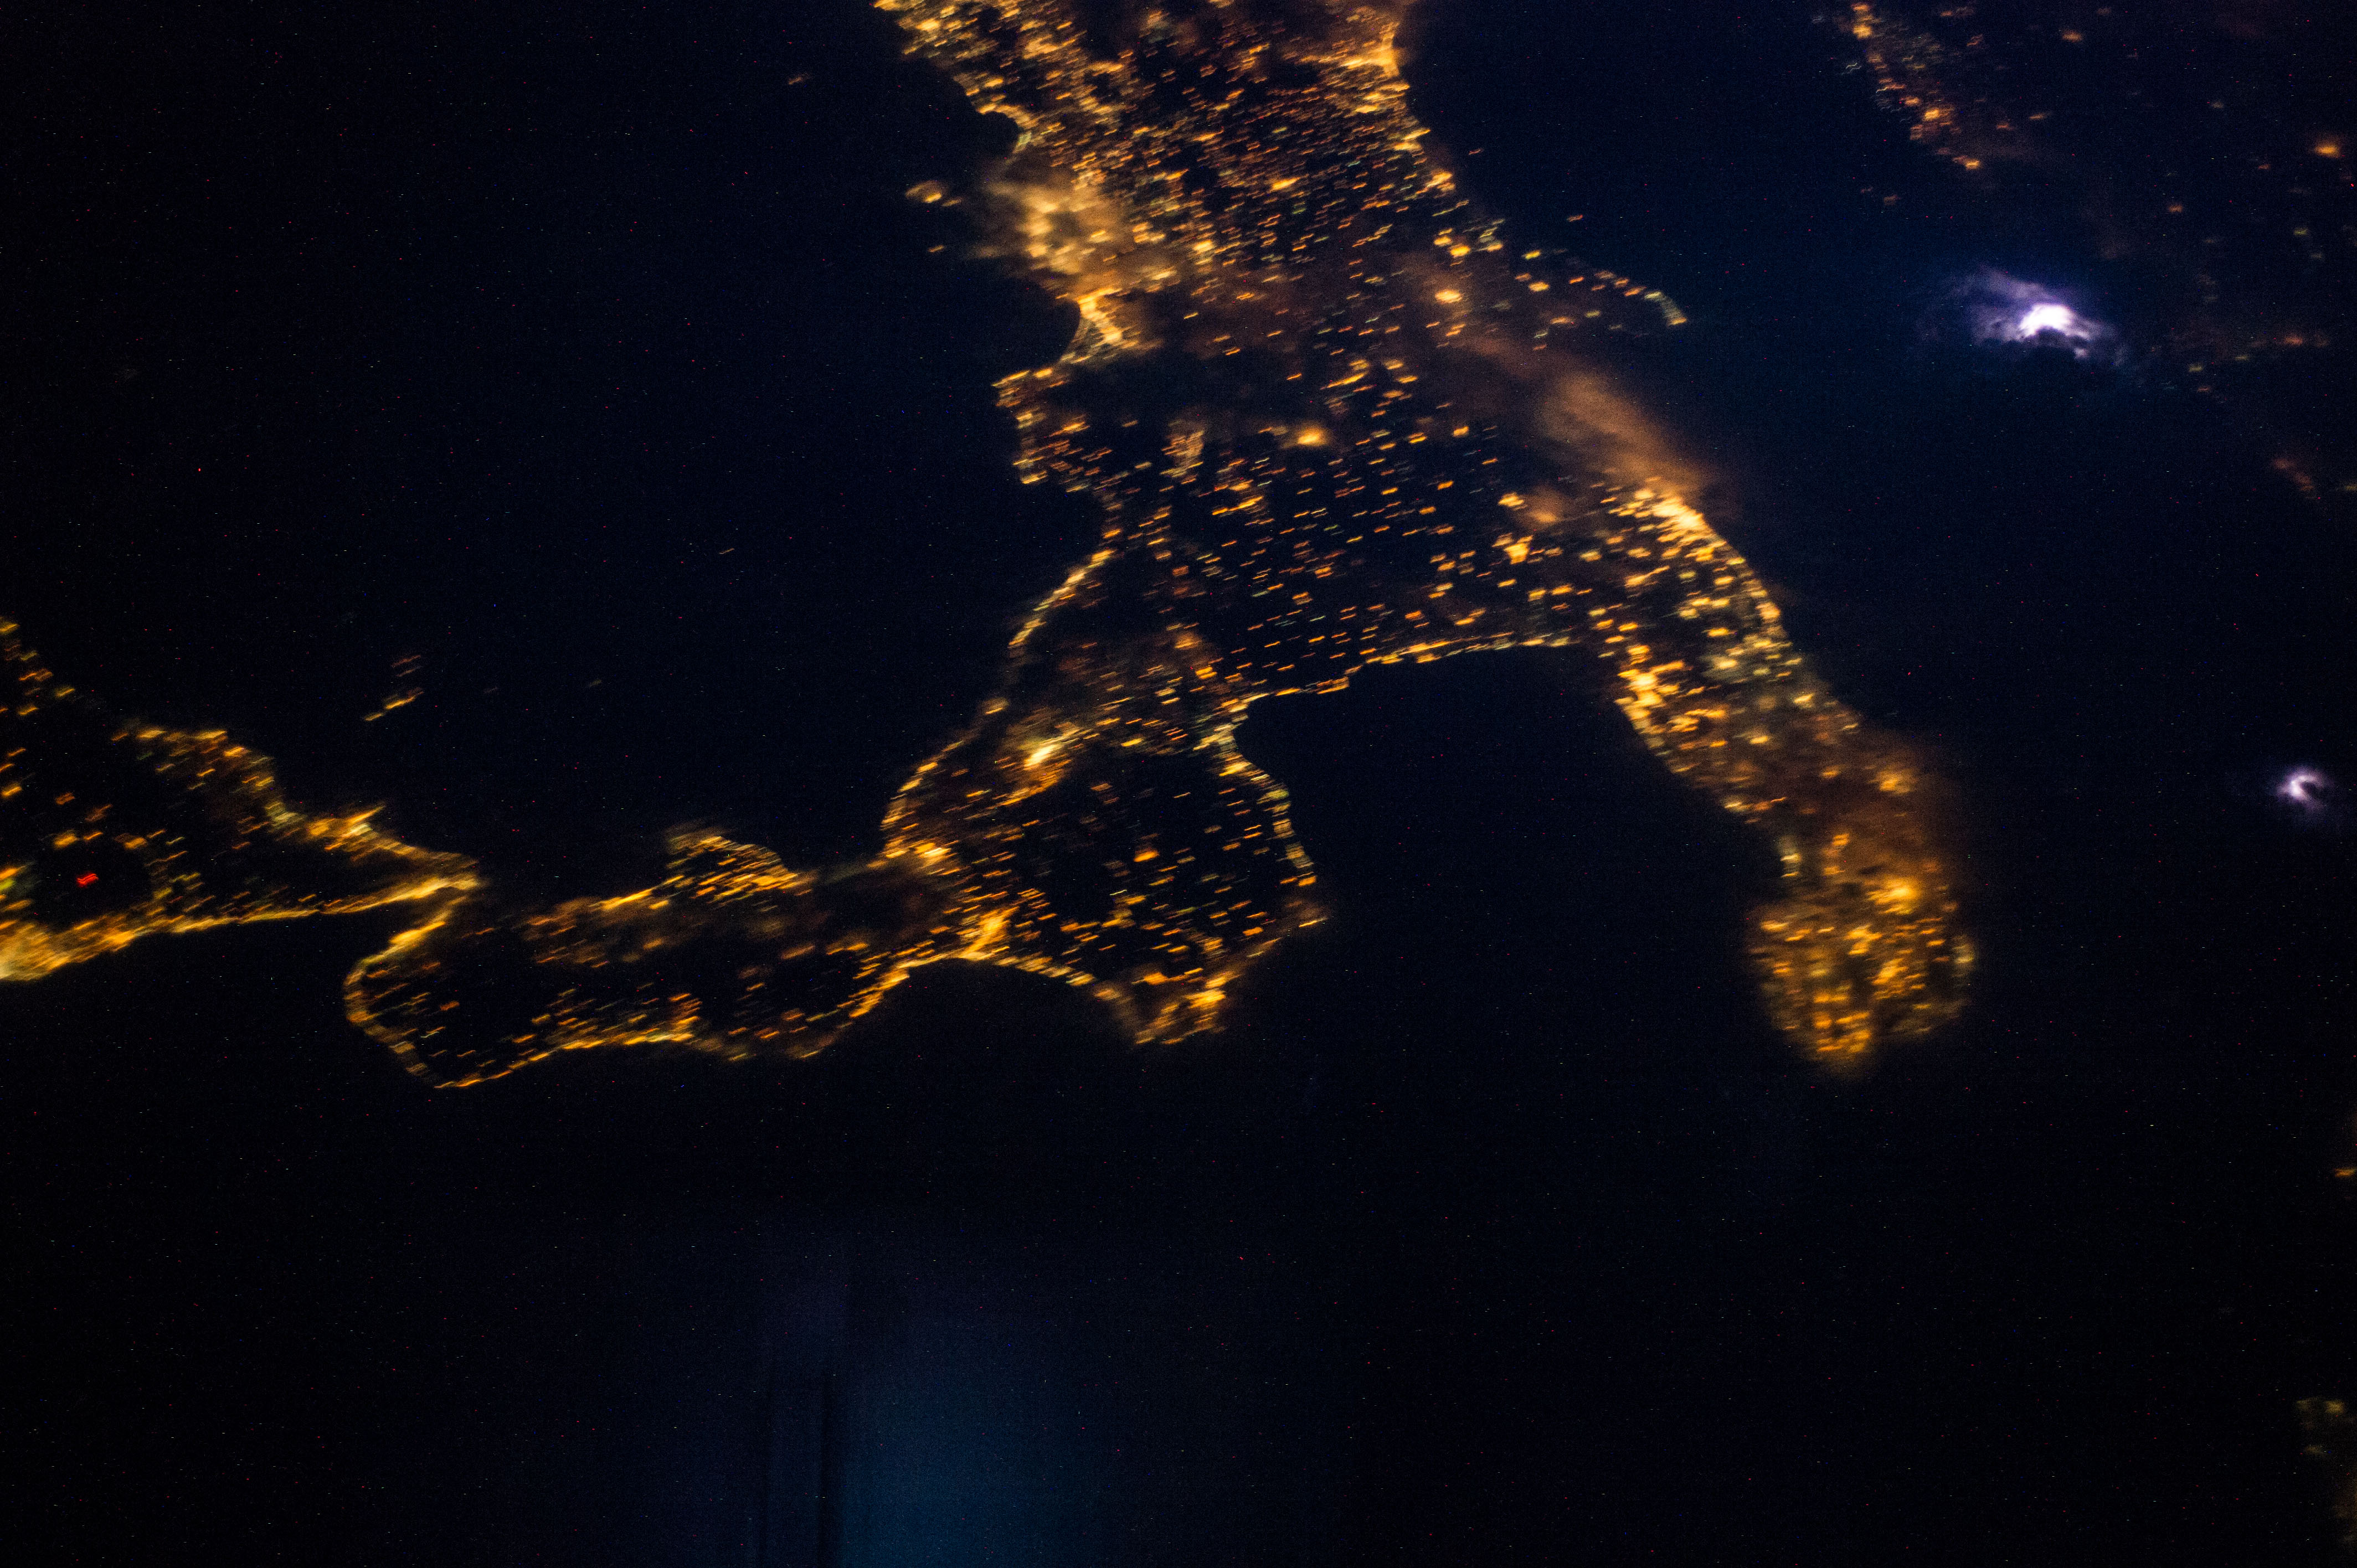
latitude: 38.2
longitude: 15.6
